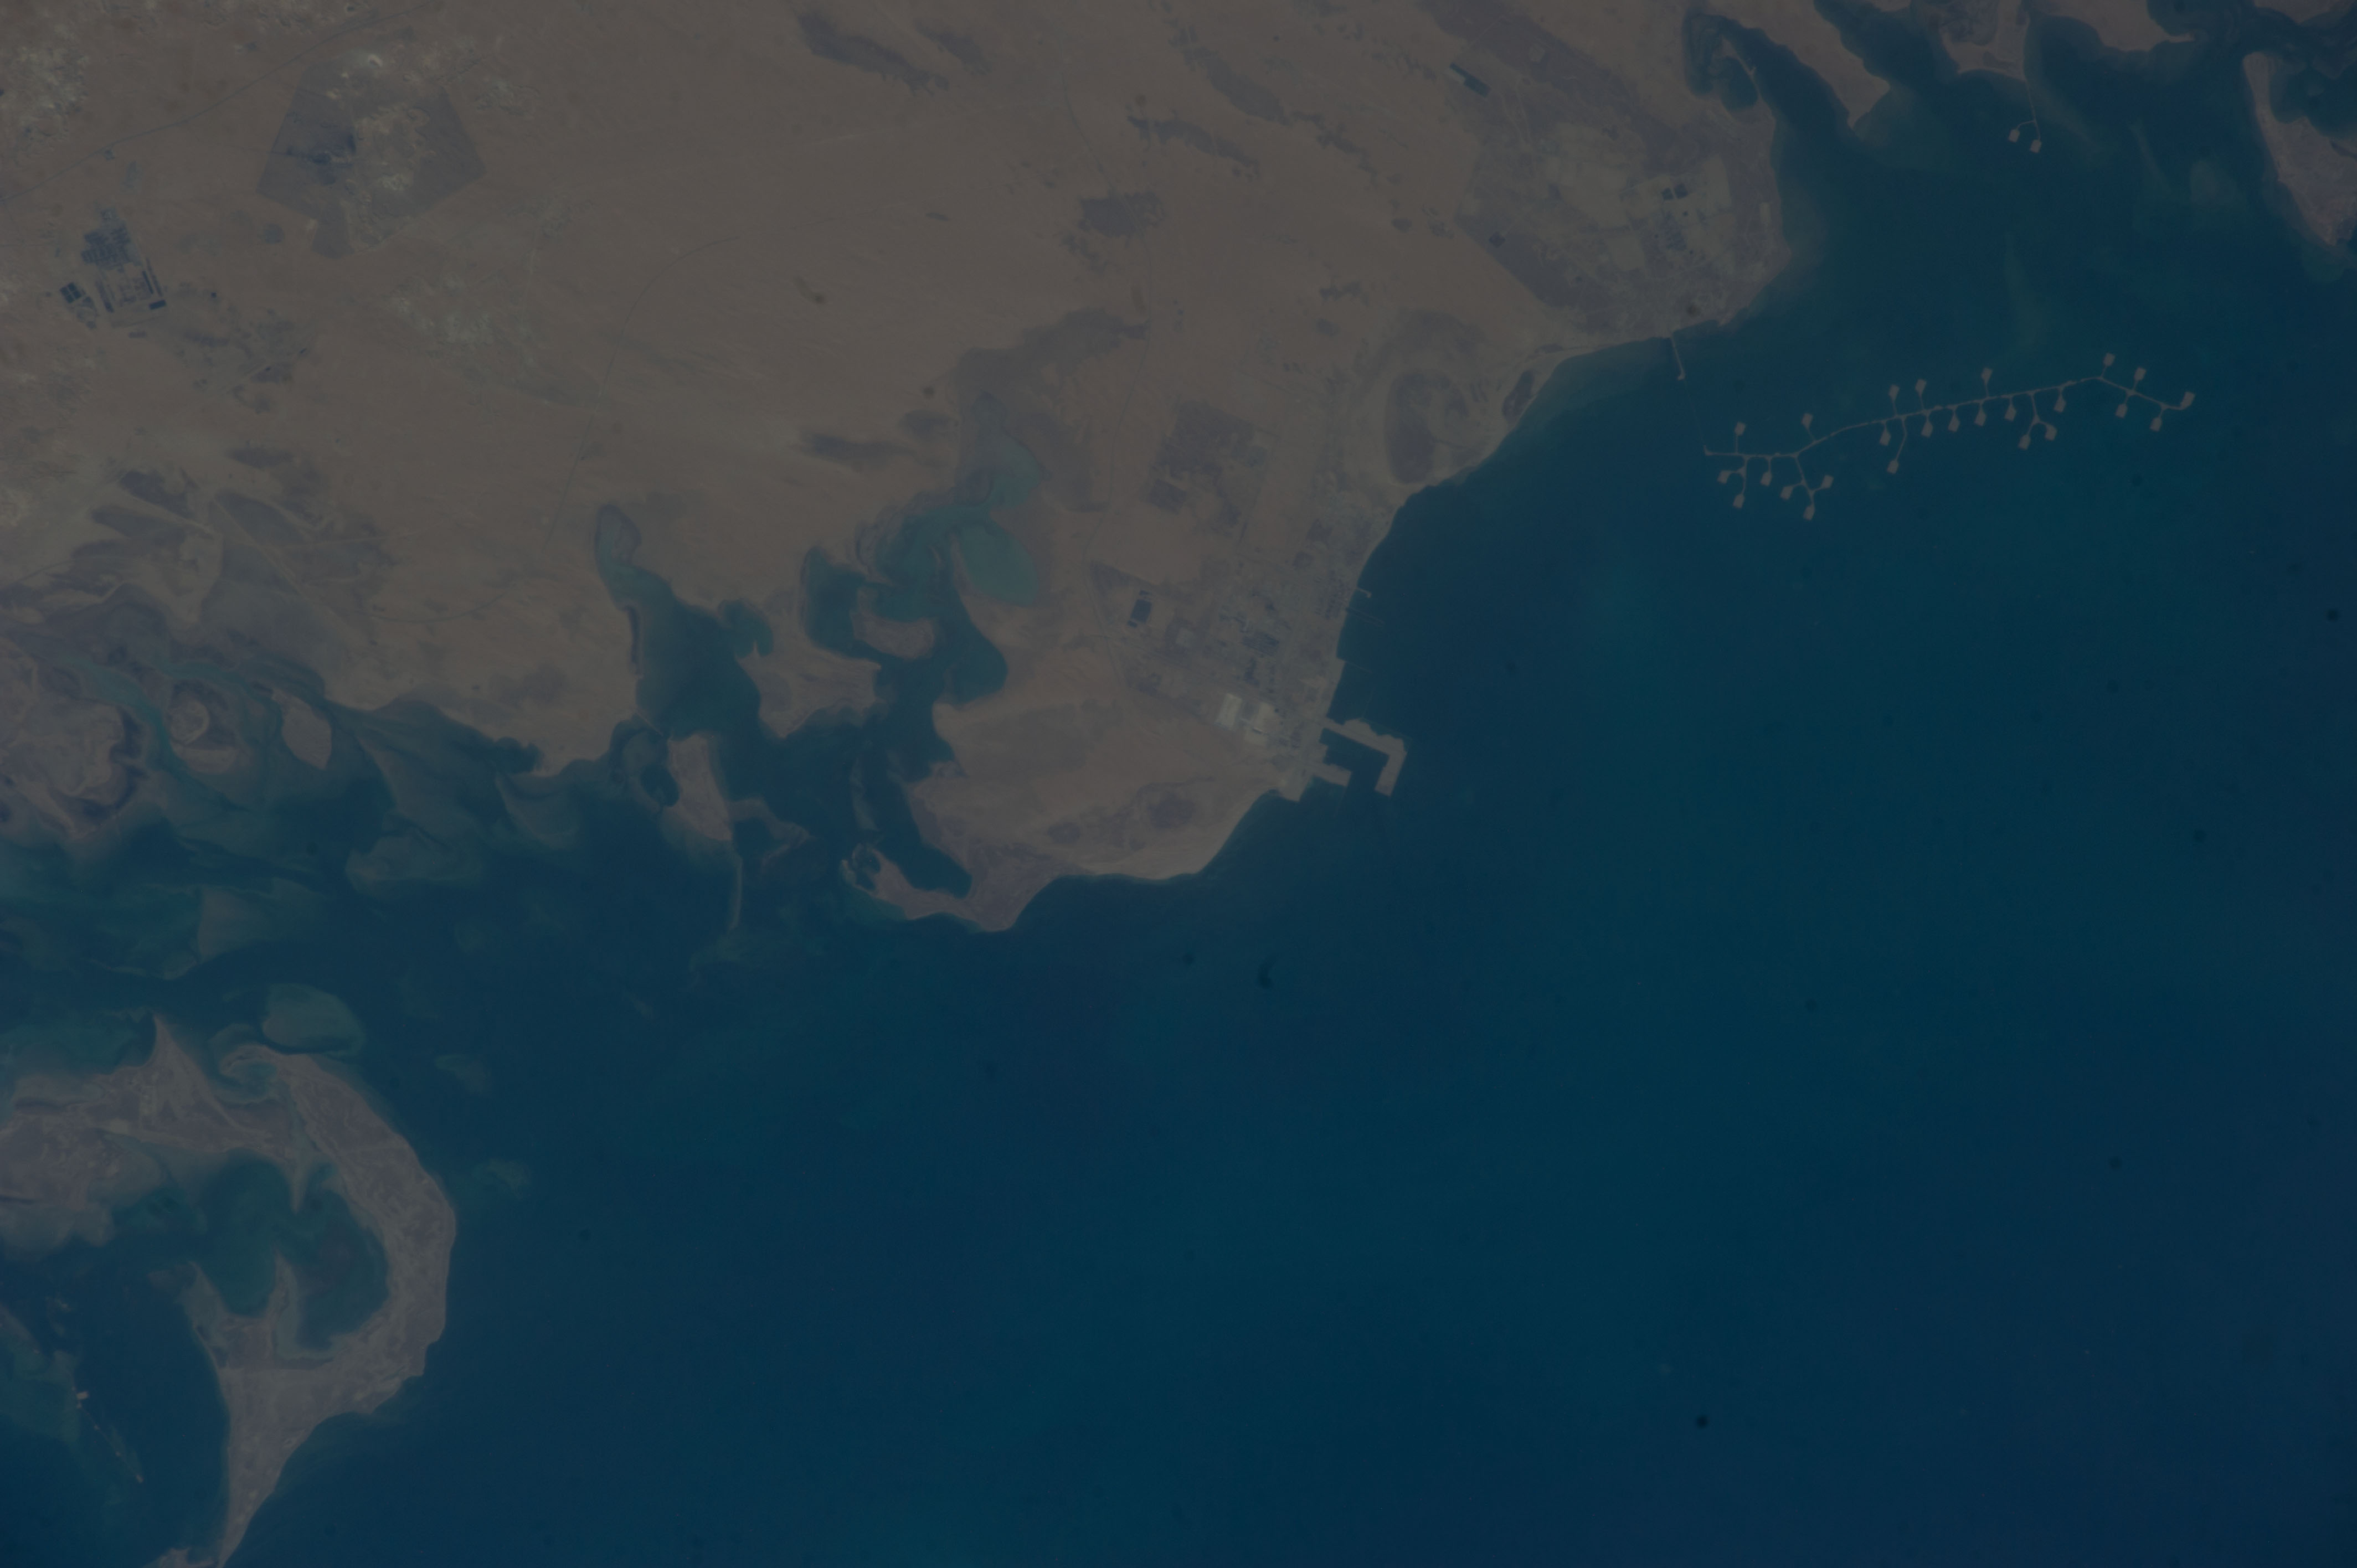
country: SAUDI_ARABIA
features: ARTIFICIAL ISLANDS, PERSIAN GULF DESERT, MEADEN PHOSPHATE COMPANY
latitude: 27.5
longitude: 49.2
